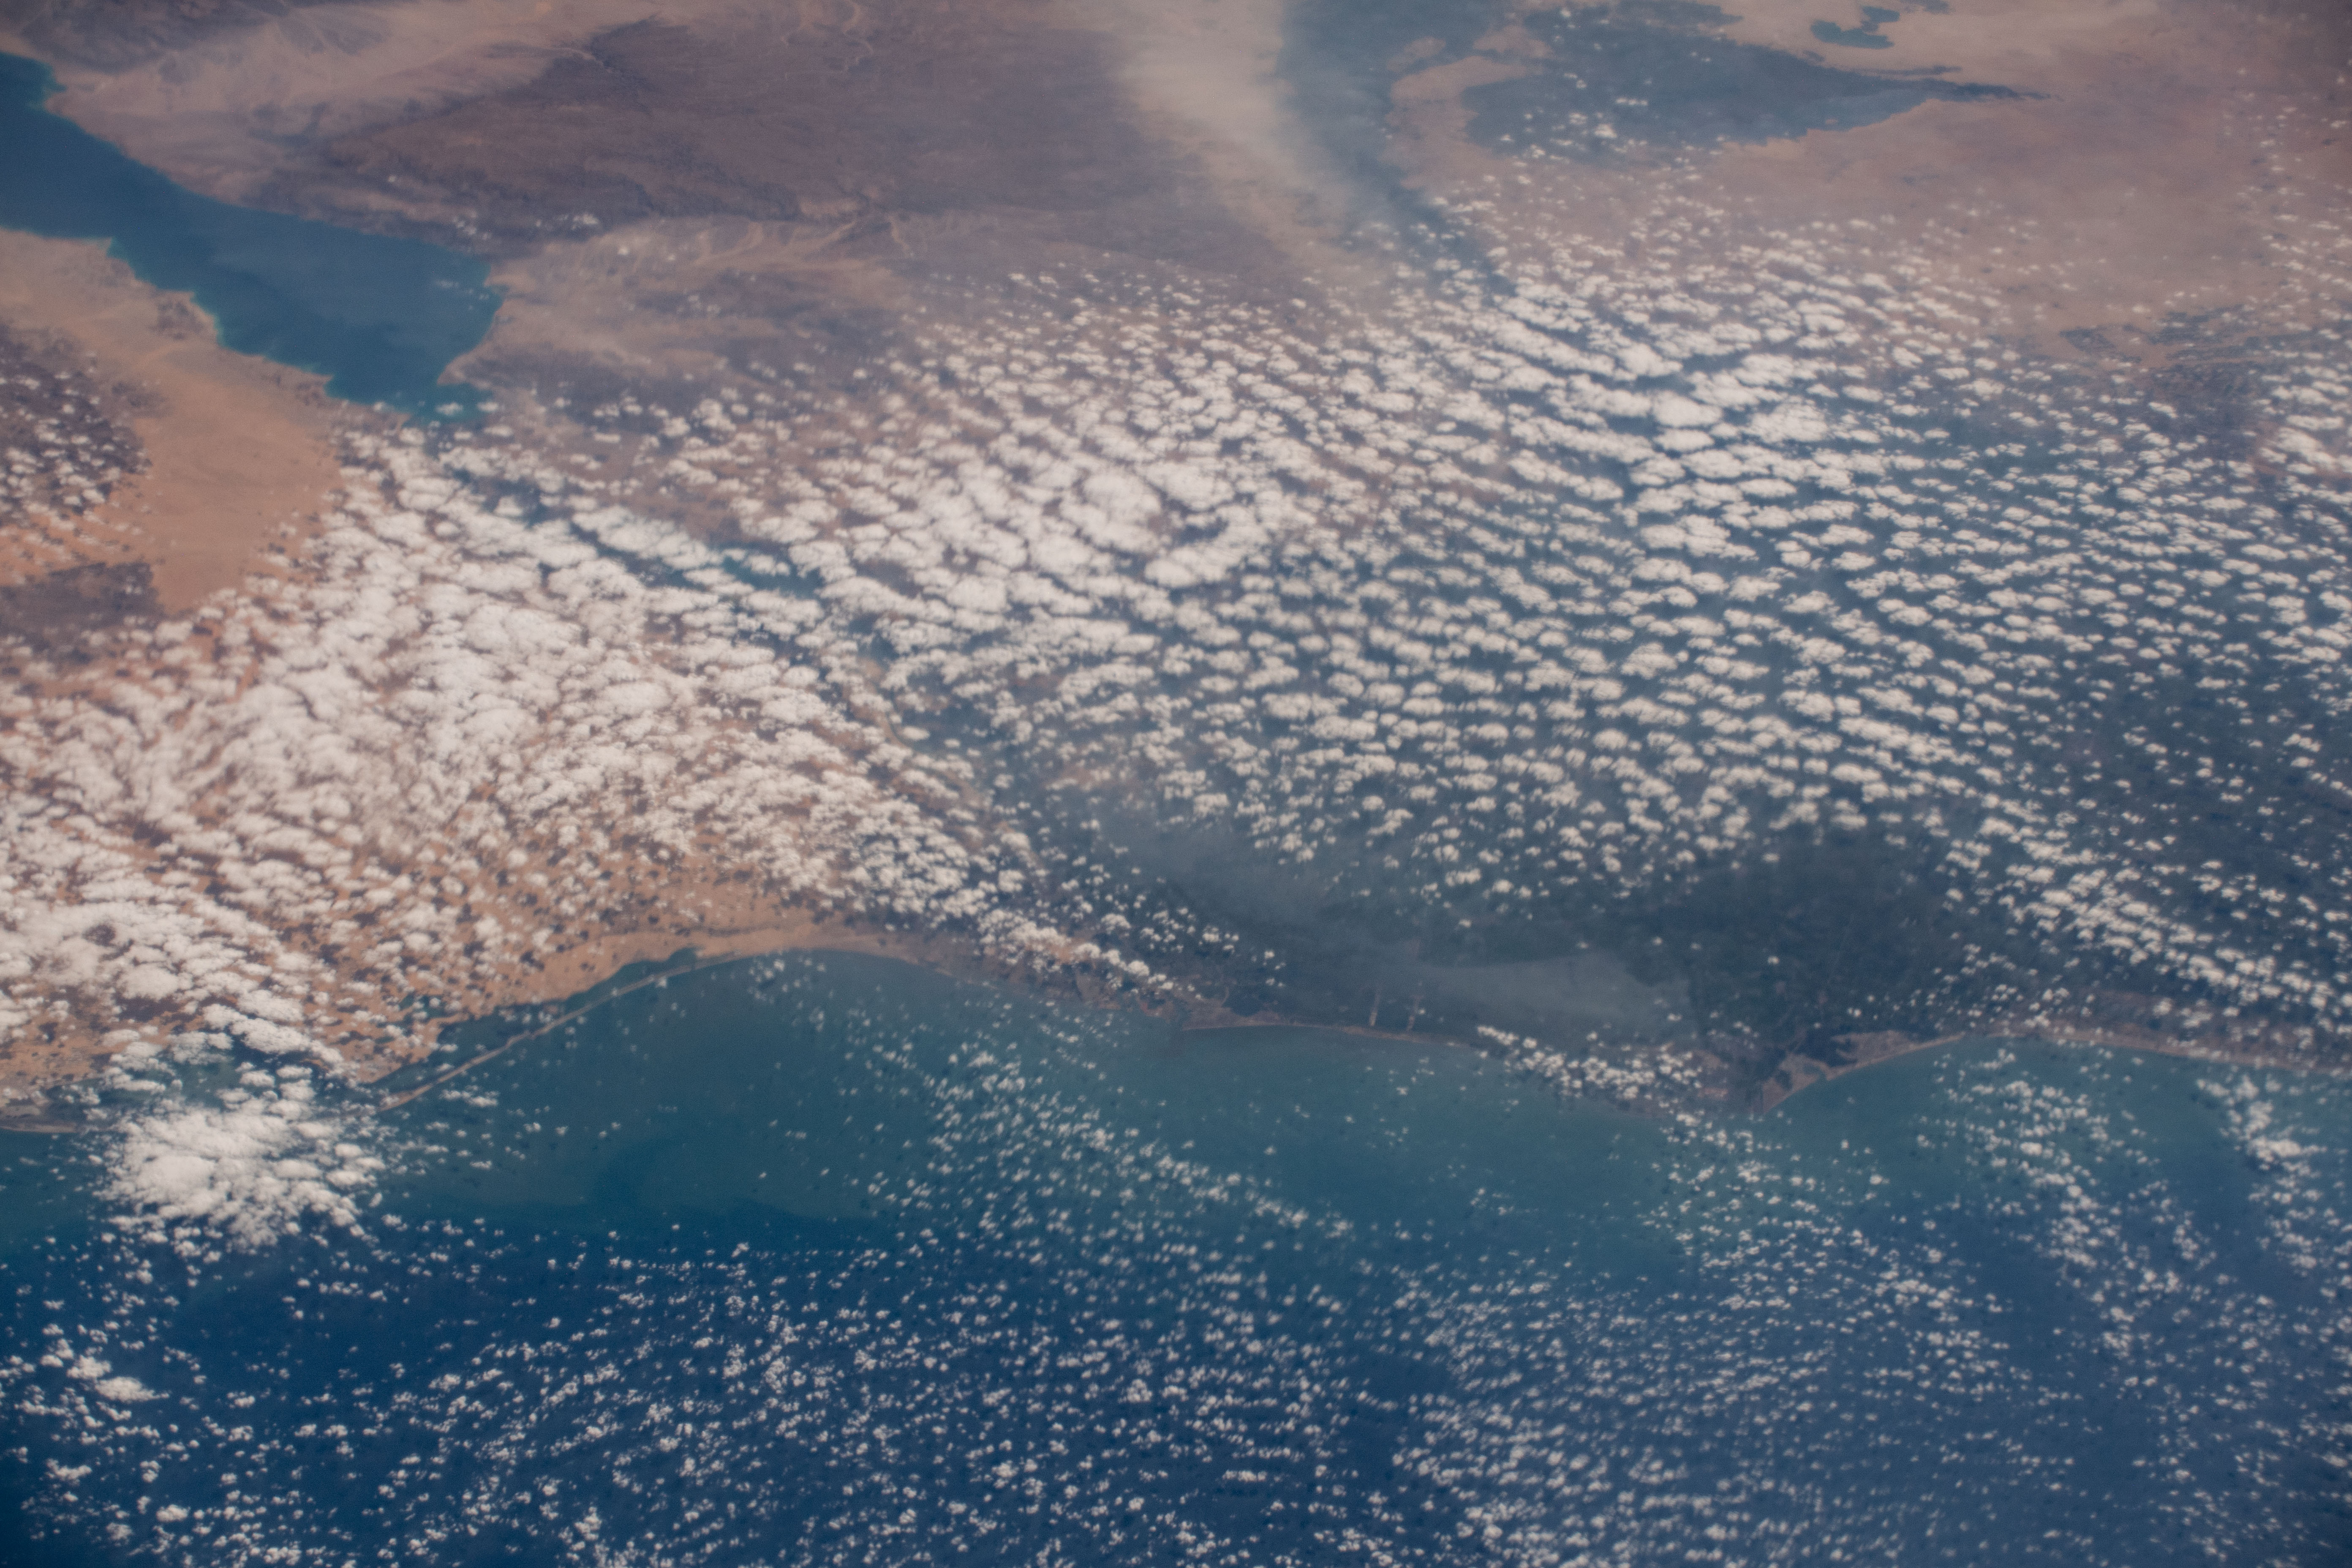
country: EGYPT
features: SUEZ GULF, MEDITERRANEAN SEA
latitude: 31.2
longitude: 31.6
